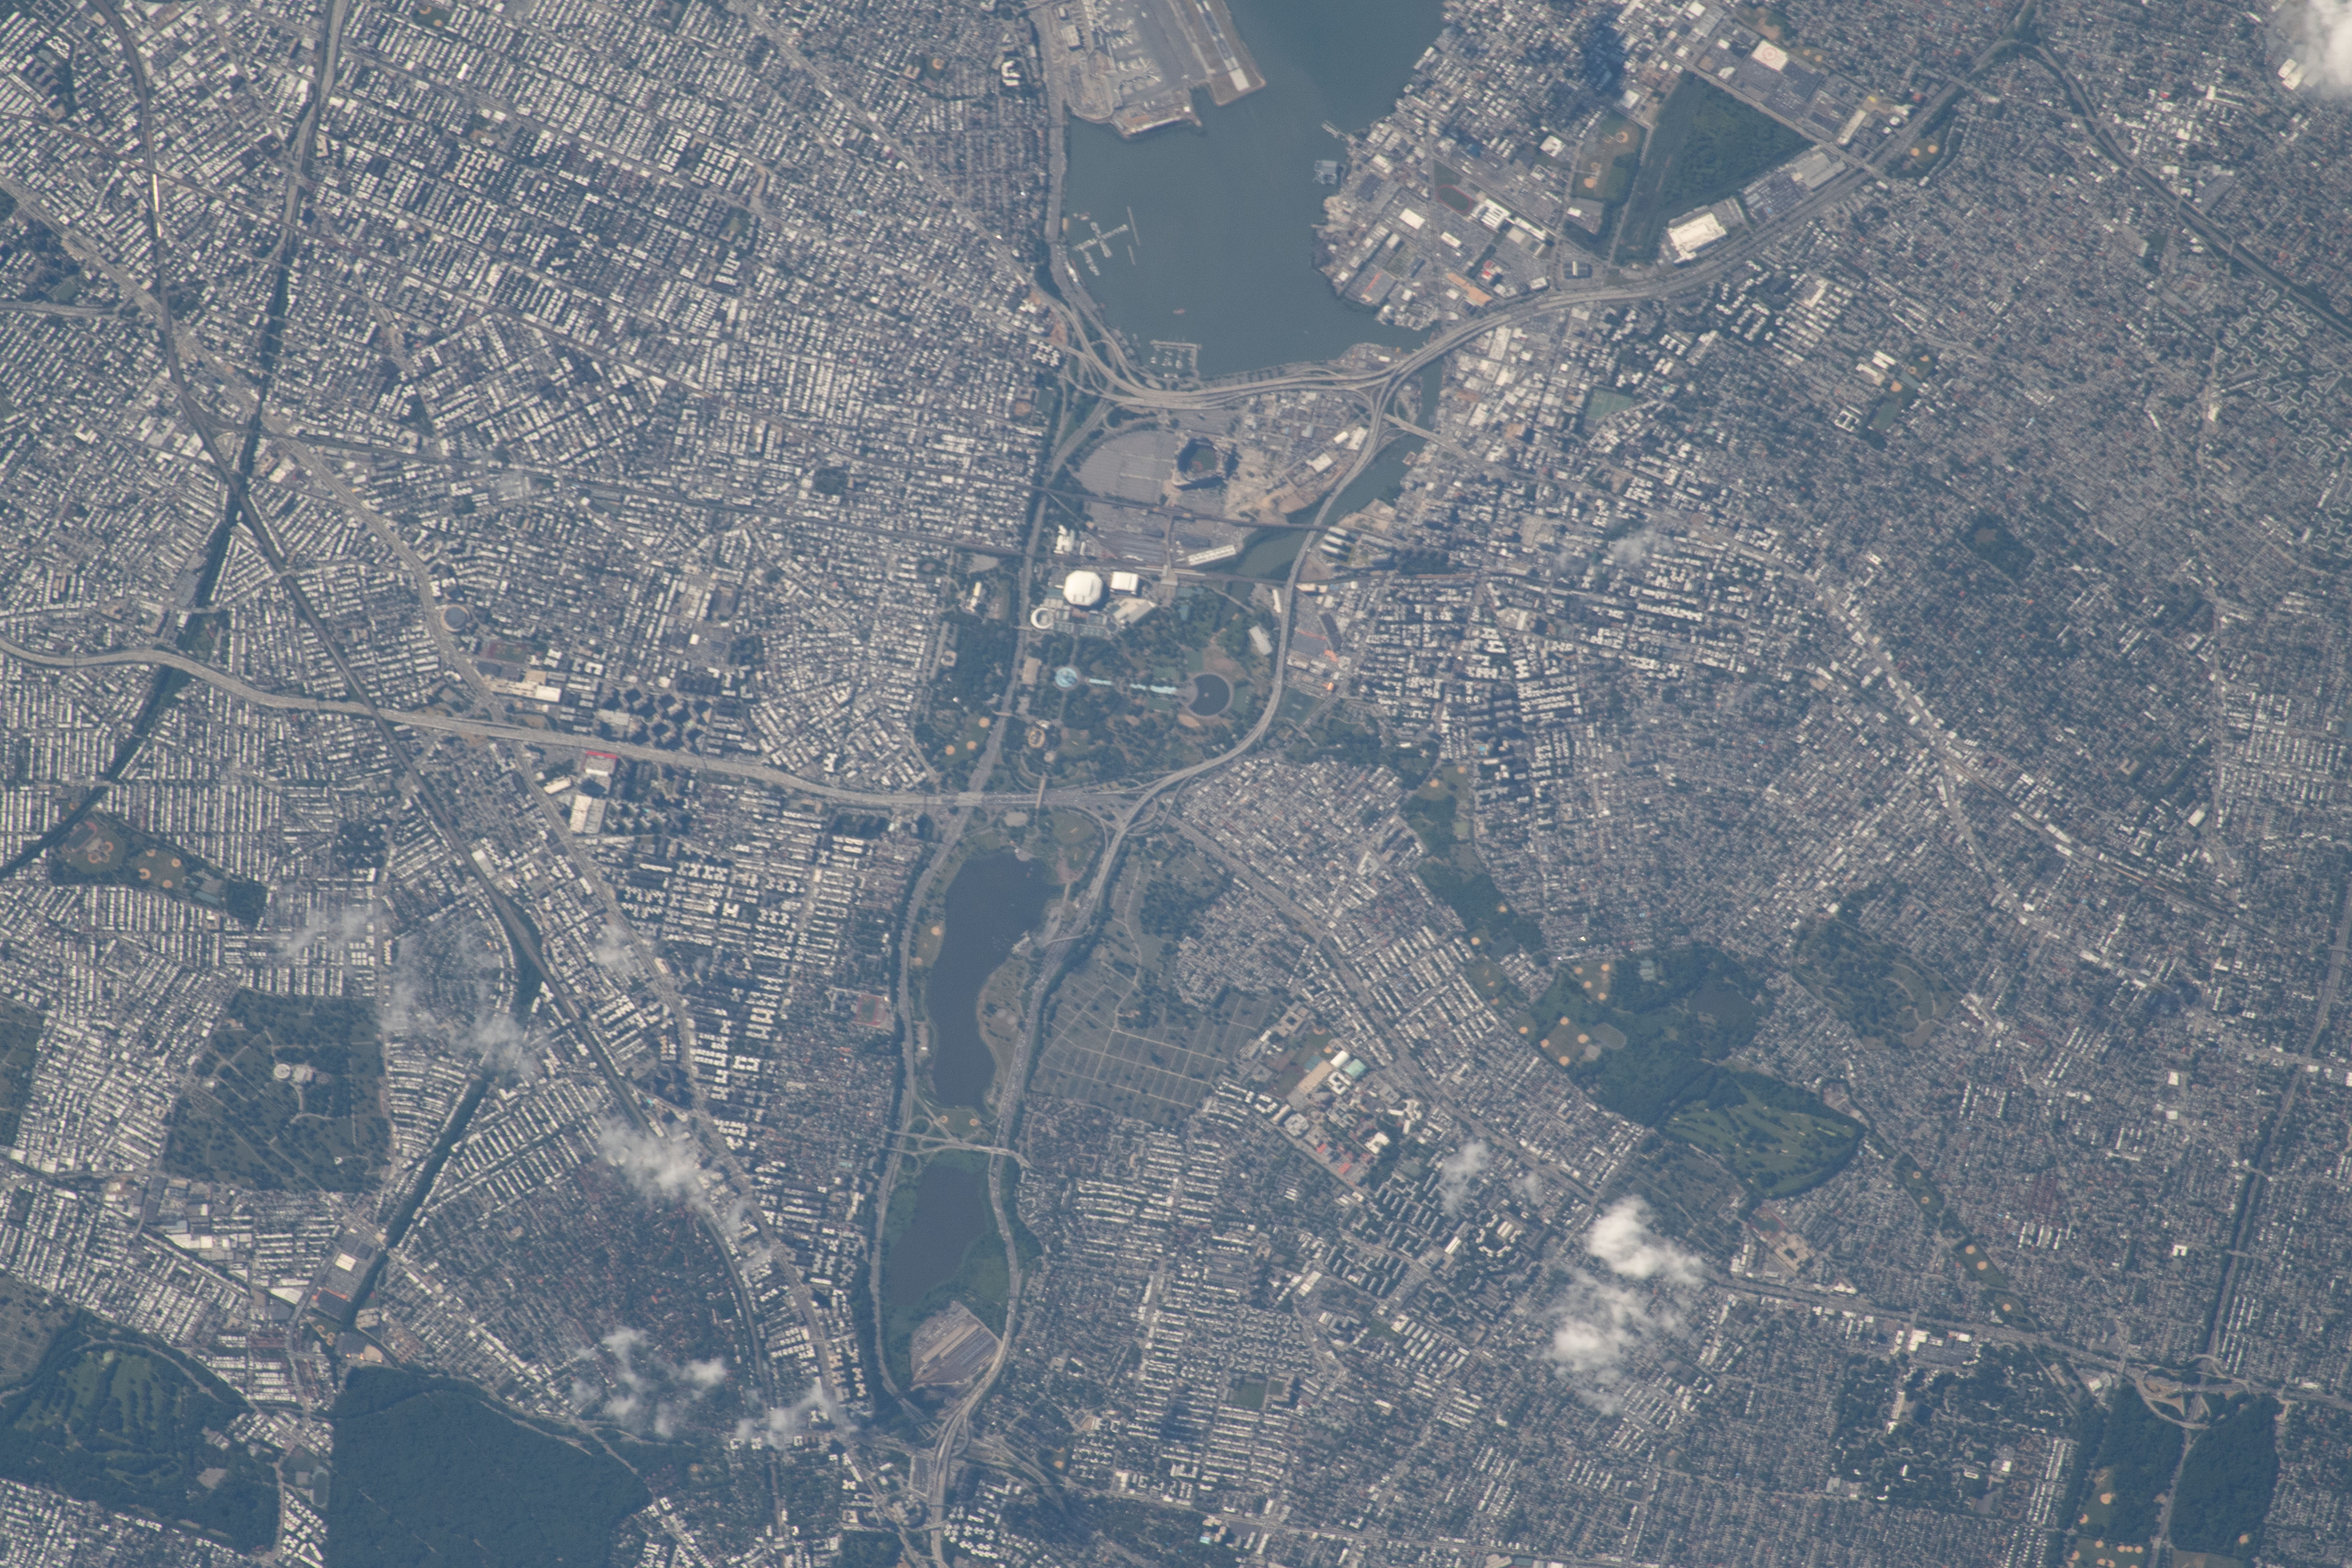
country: USA-NEW YORK
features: NEW YORK, QUEENS, FLUSHING BAY, MEADOW LAKE, WILLOW LAKE
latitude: 40.7
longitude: -73.8
